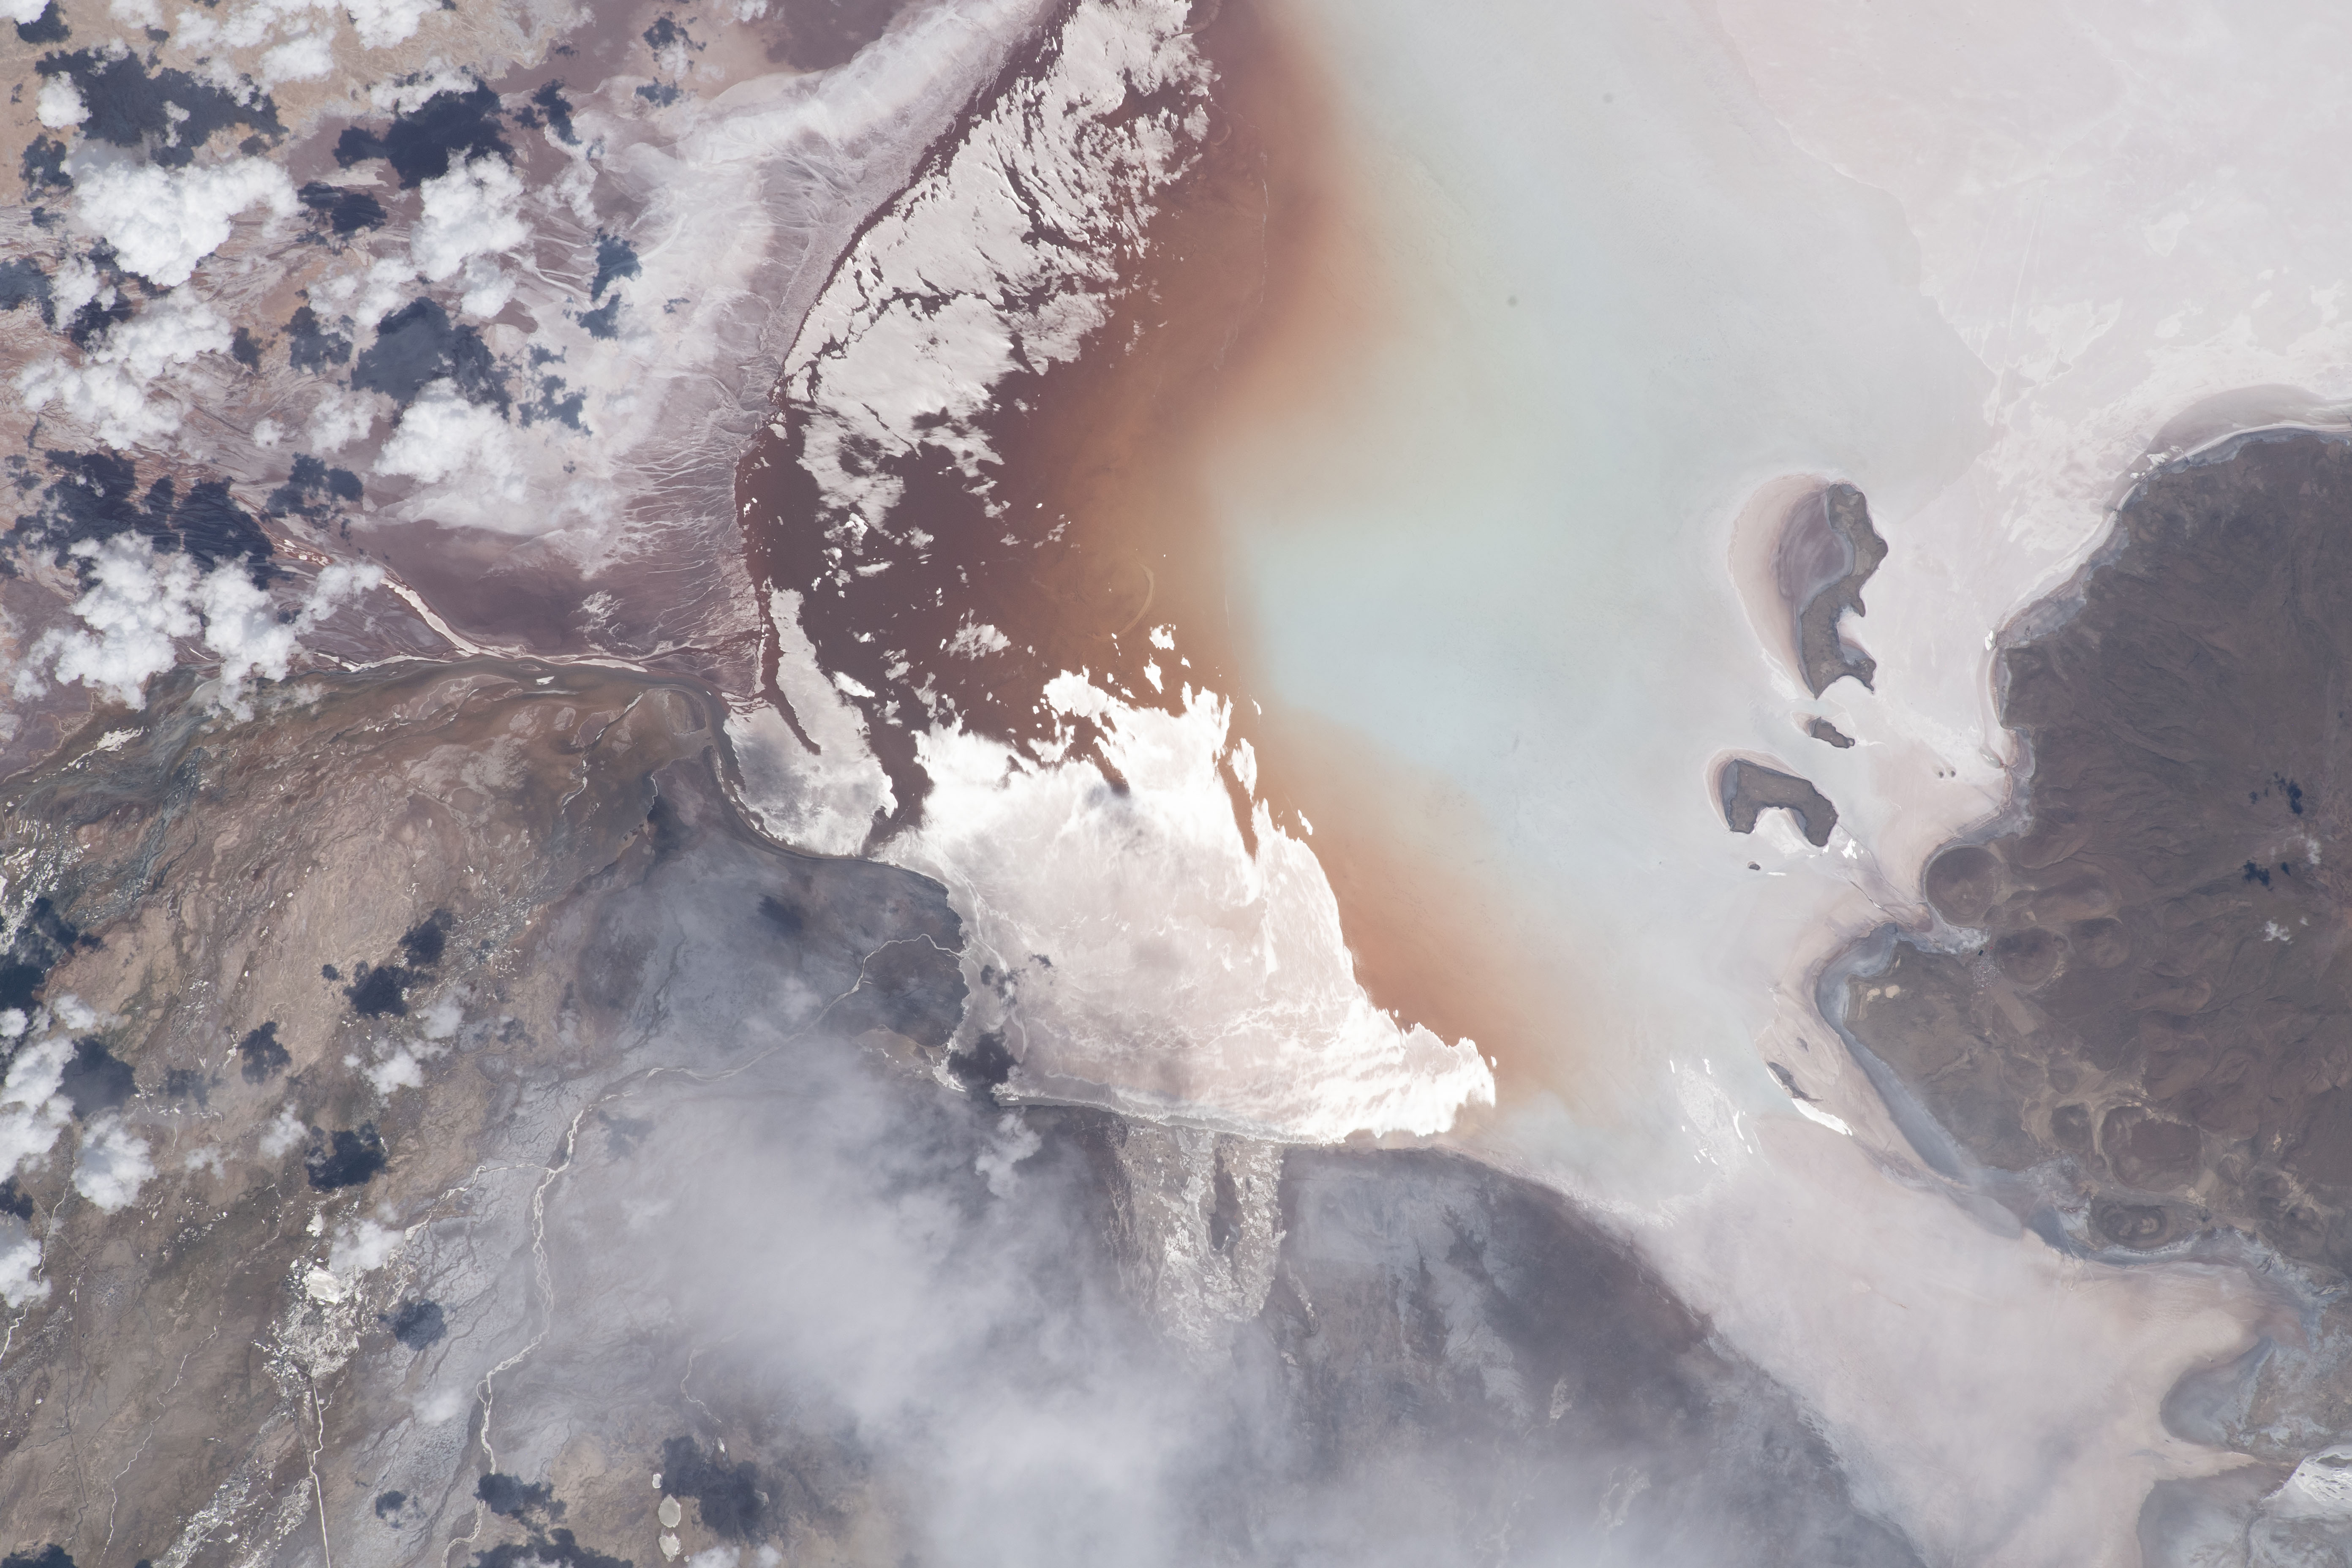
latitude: -19.2
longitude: -68.2
